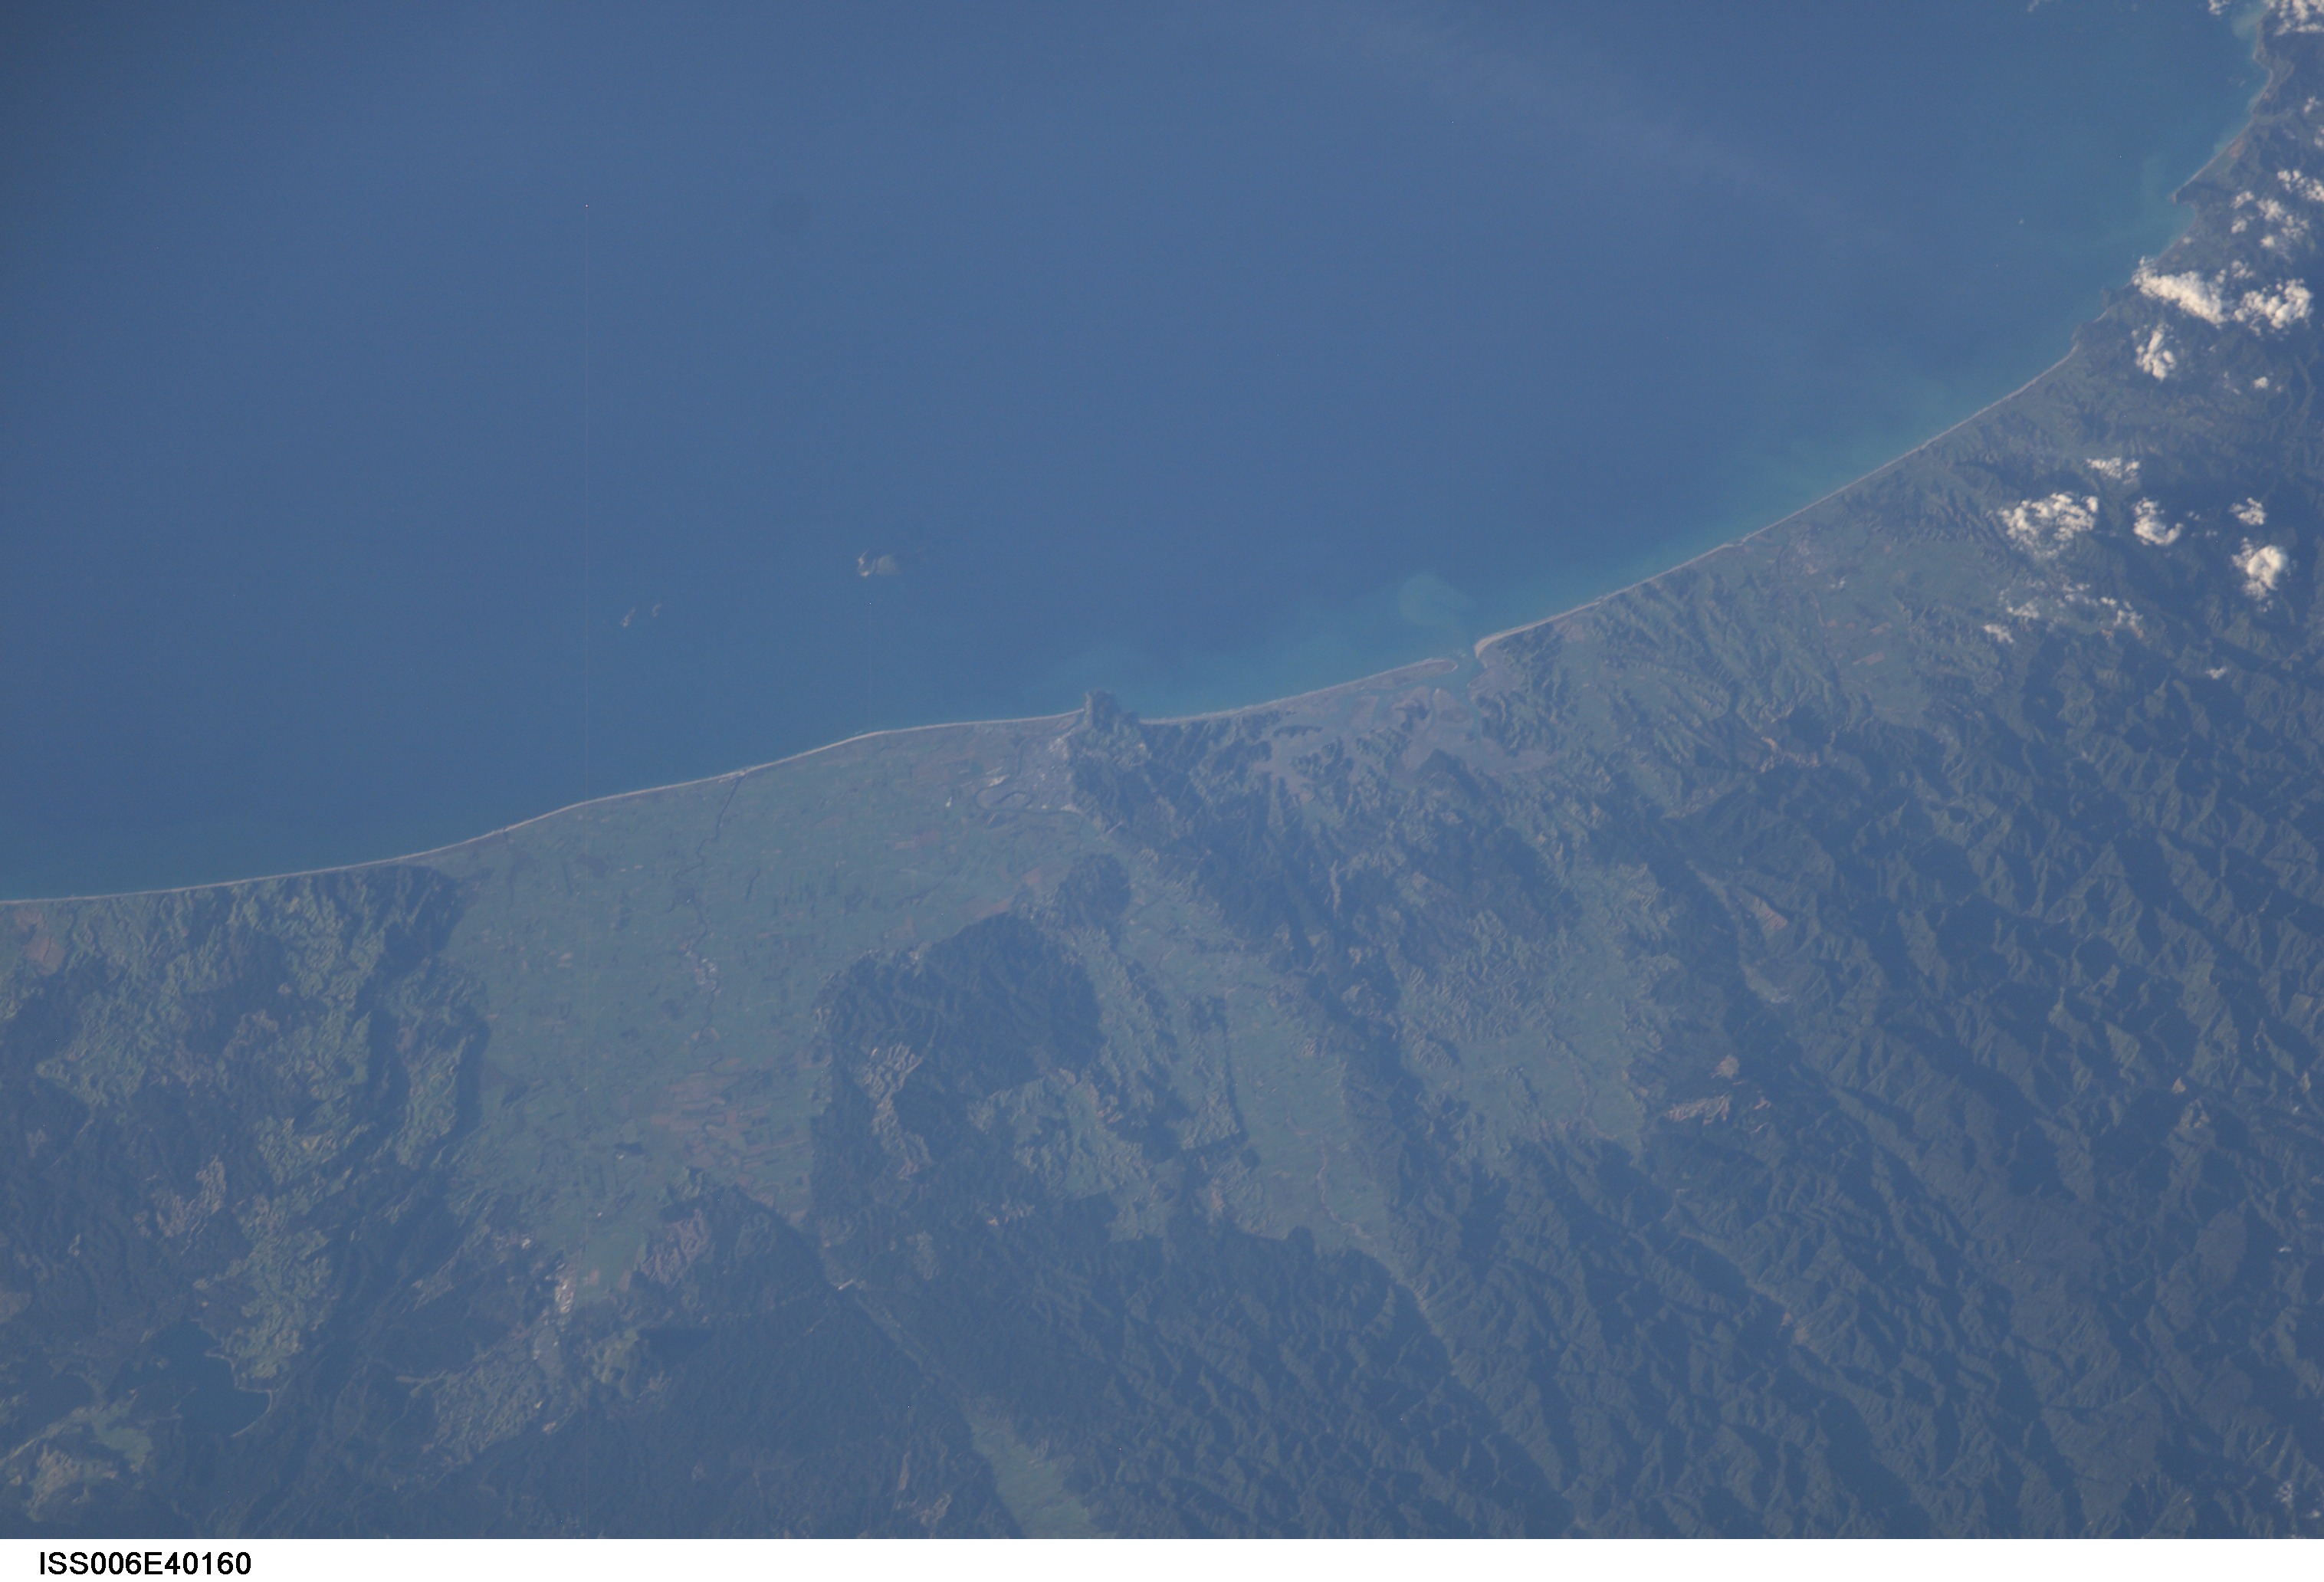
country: NEW ZEALAND-NI
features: BAY OF PLENTY
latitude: -38.0
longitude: 177.0
